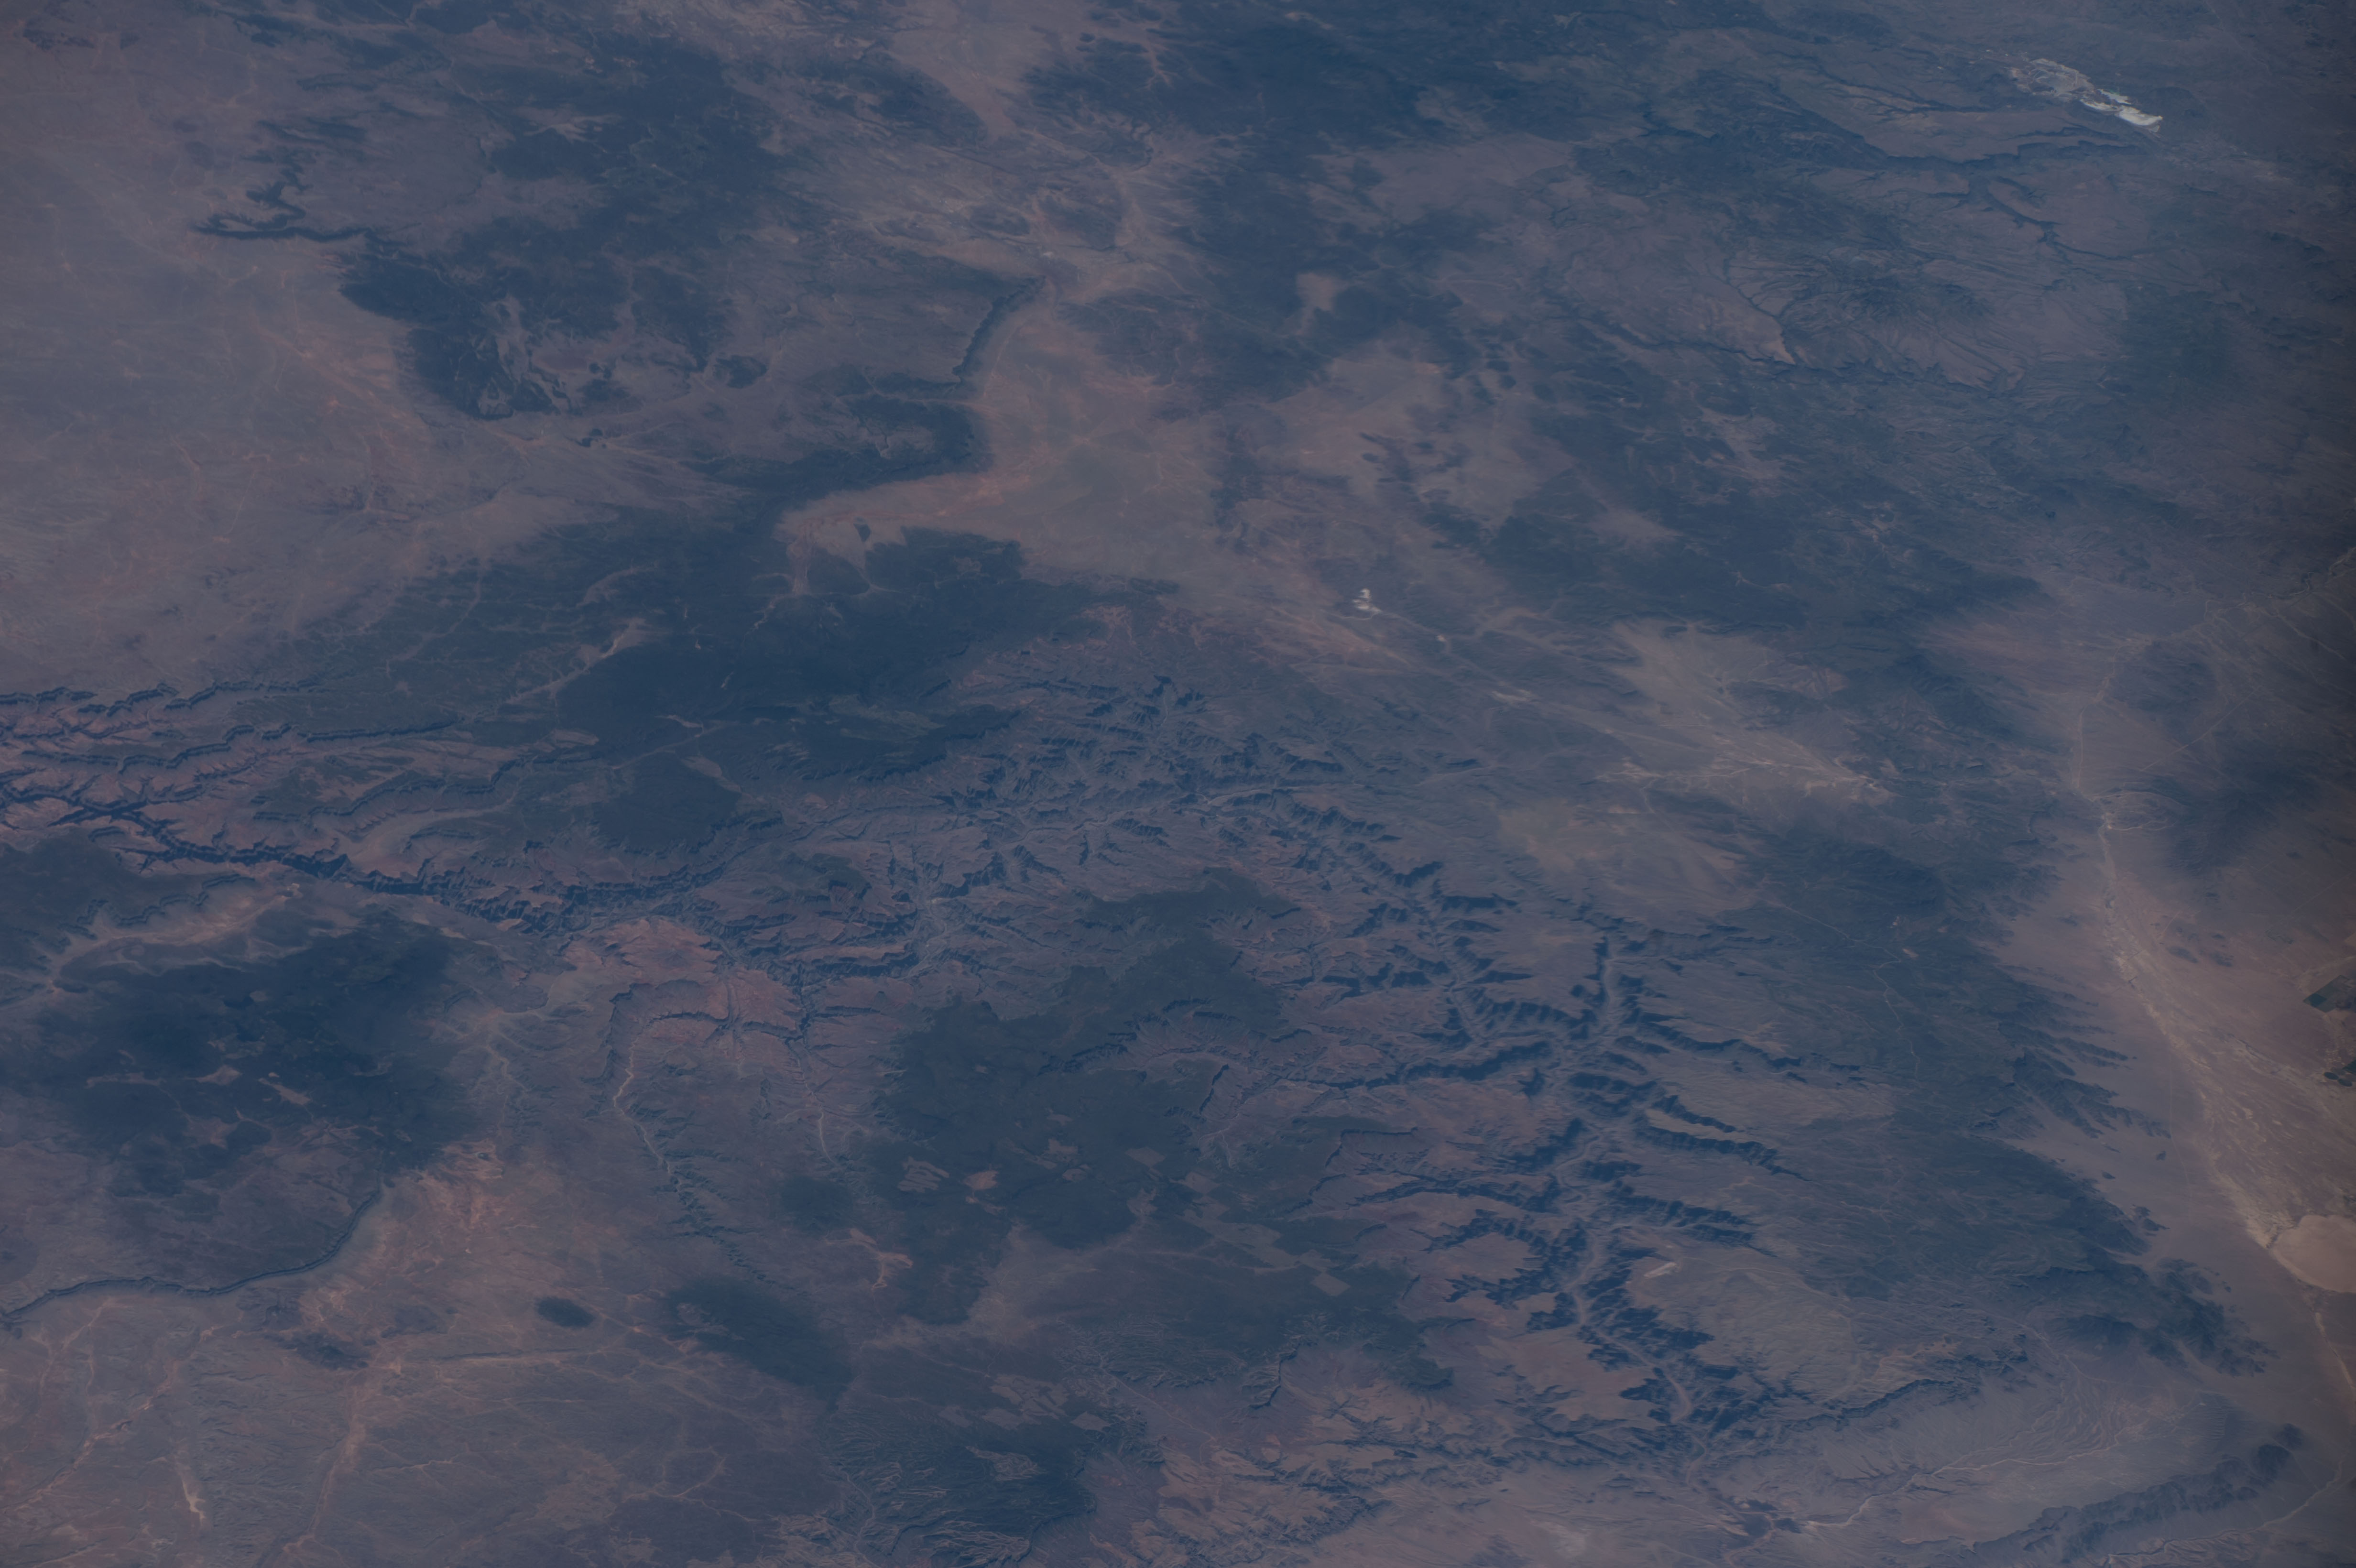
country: USA-ARIZONA
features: COLORADO RIVER, DESERT, MOUNTAIN, VALLEY, HUALAPAI INDIAN RESERVATION, FRAZIER WELLS
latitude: 35.8
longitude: -113.3
